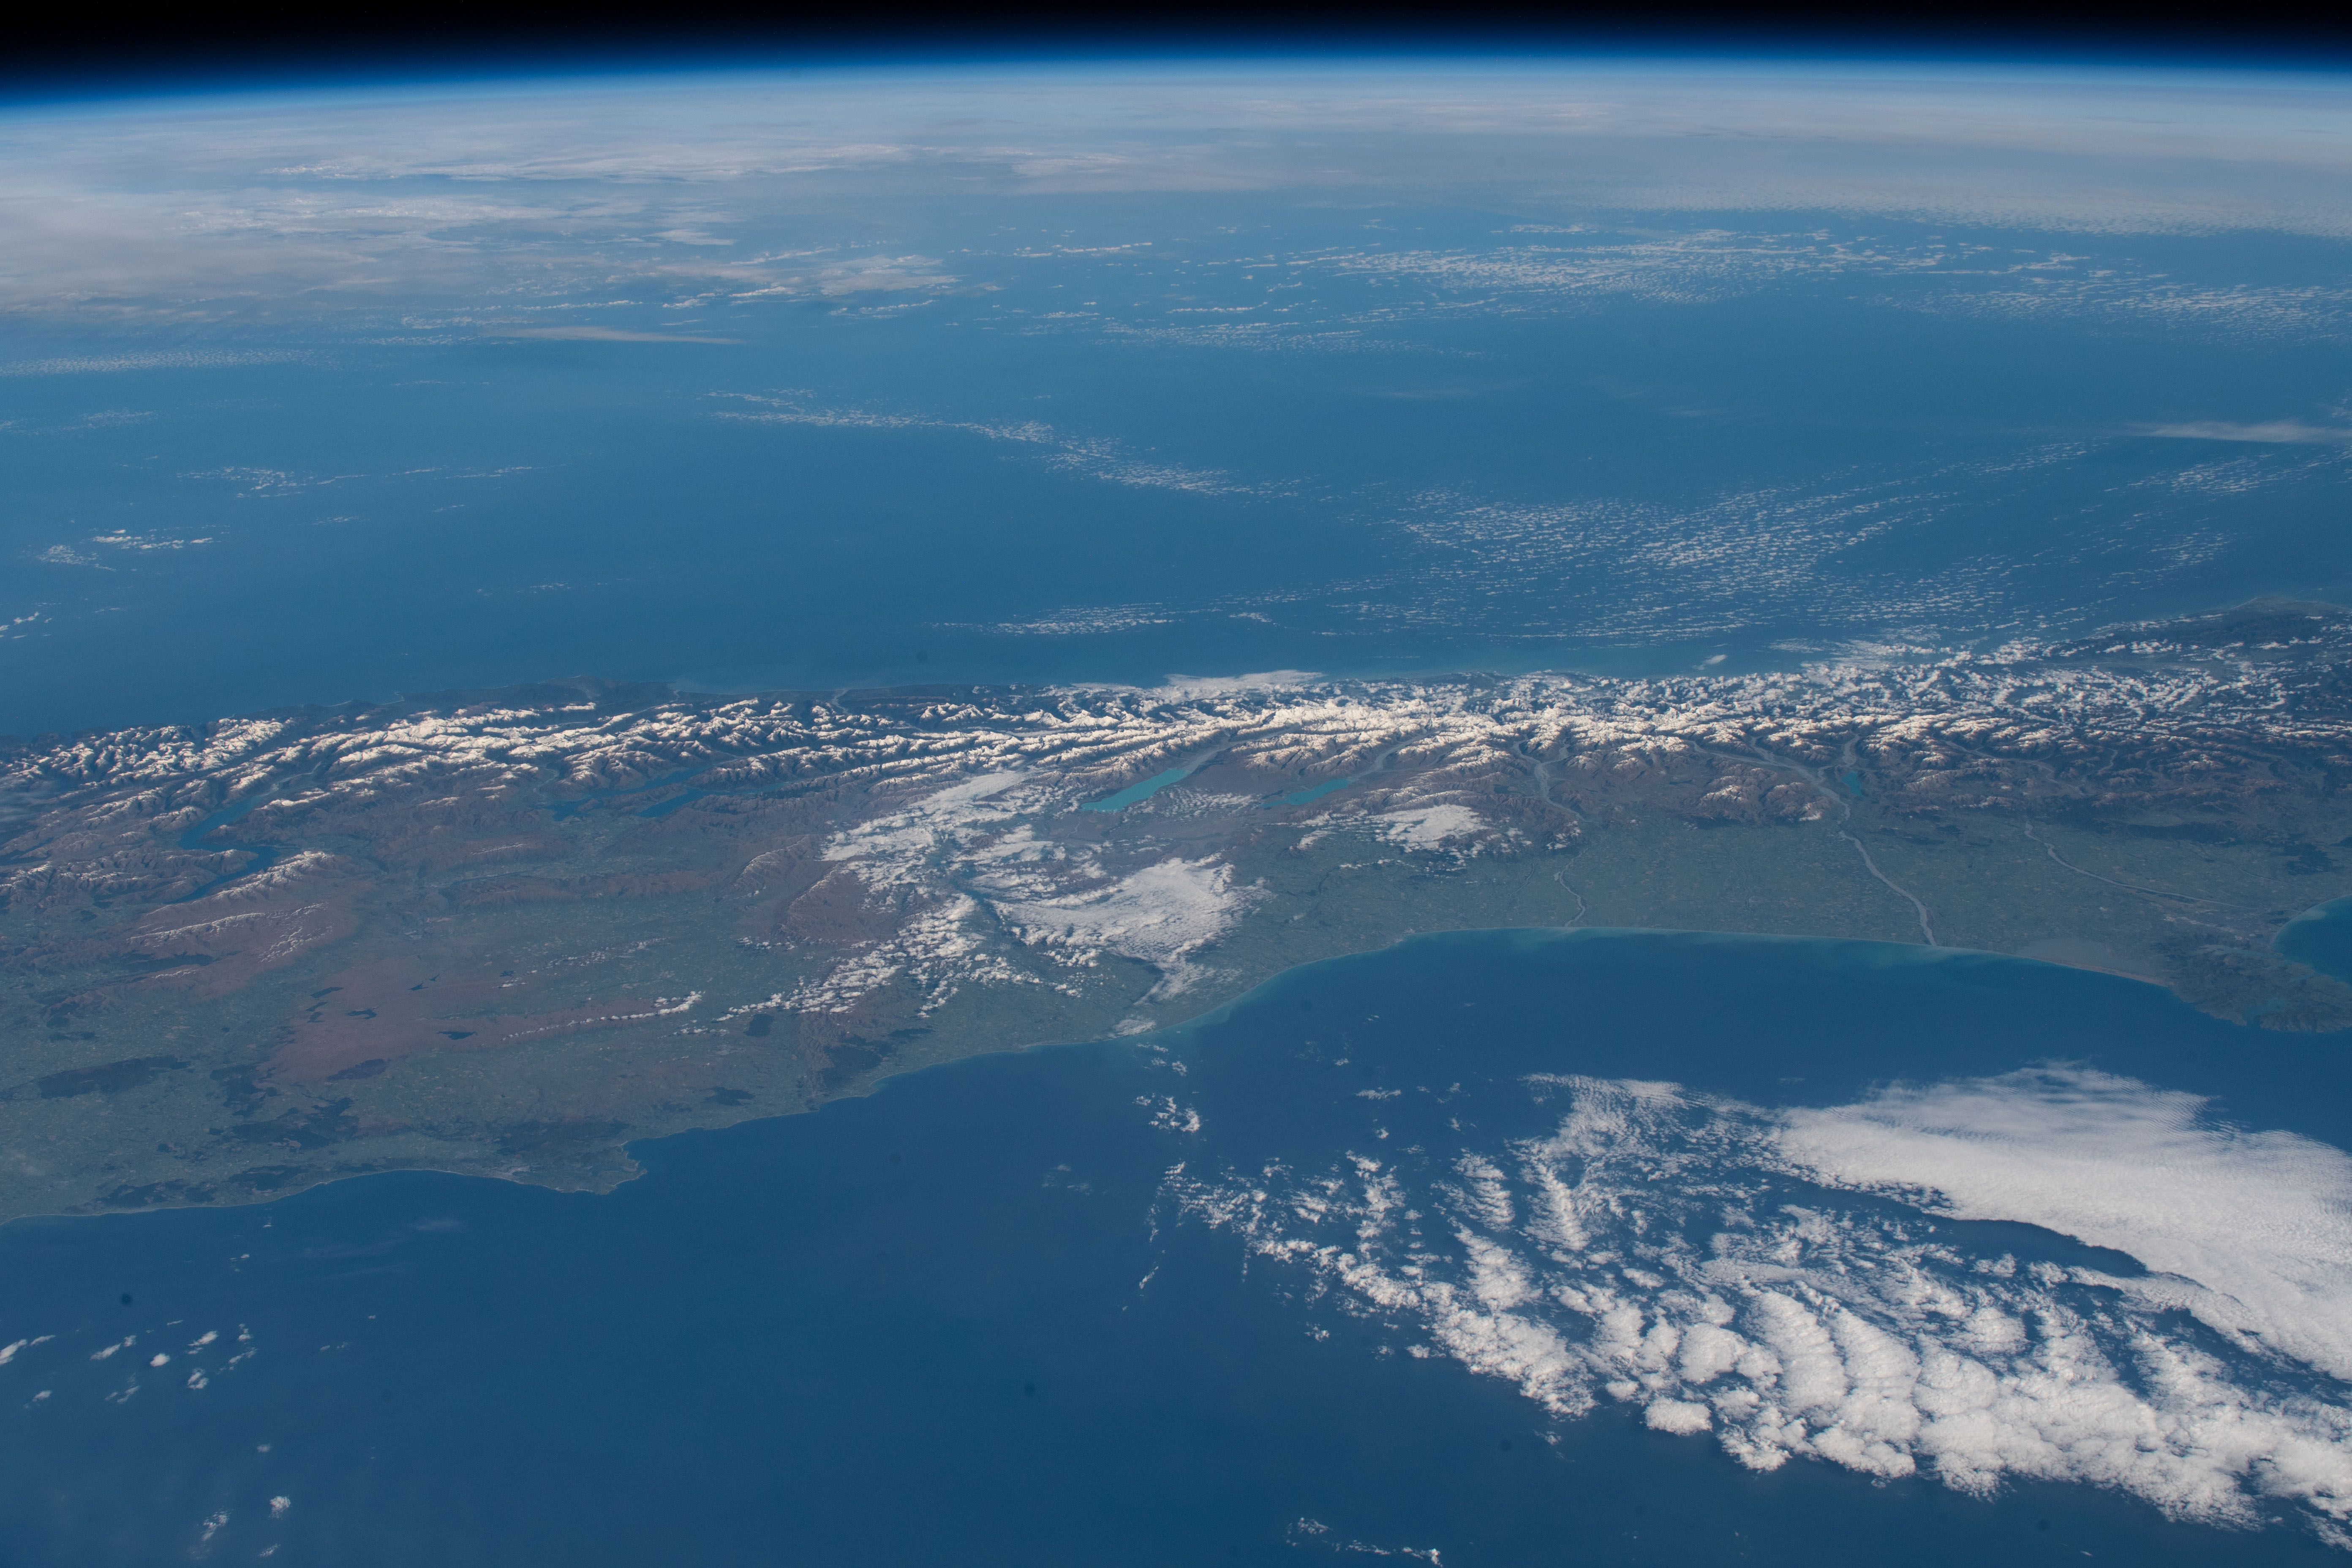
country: NEW ZEALAND-SI
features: NEW ZELAND, SOUTH ISLAND, SOUTHERN ALPS MOUNTAINS, LAKE PUKAKI
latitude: -44.3
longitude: 170.4
